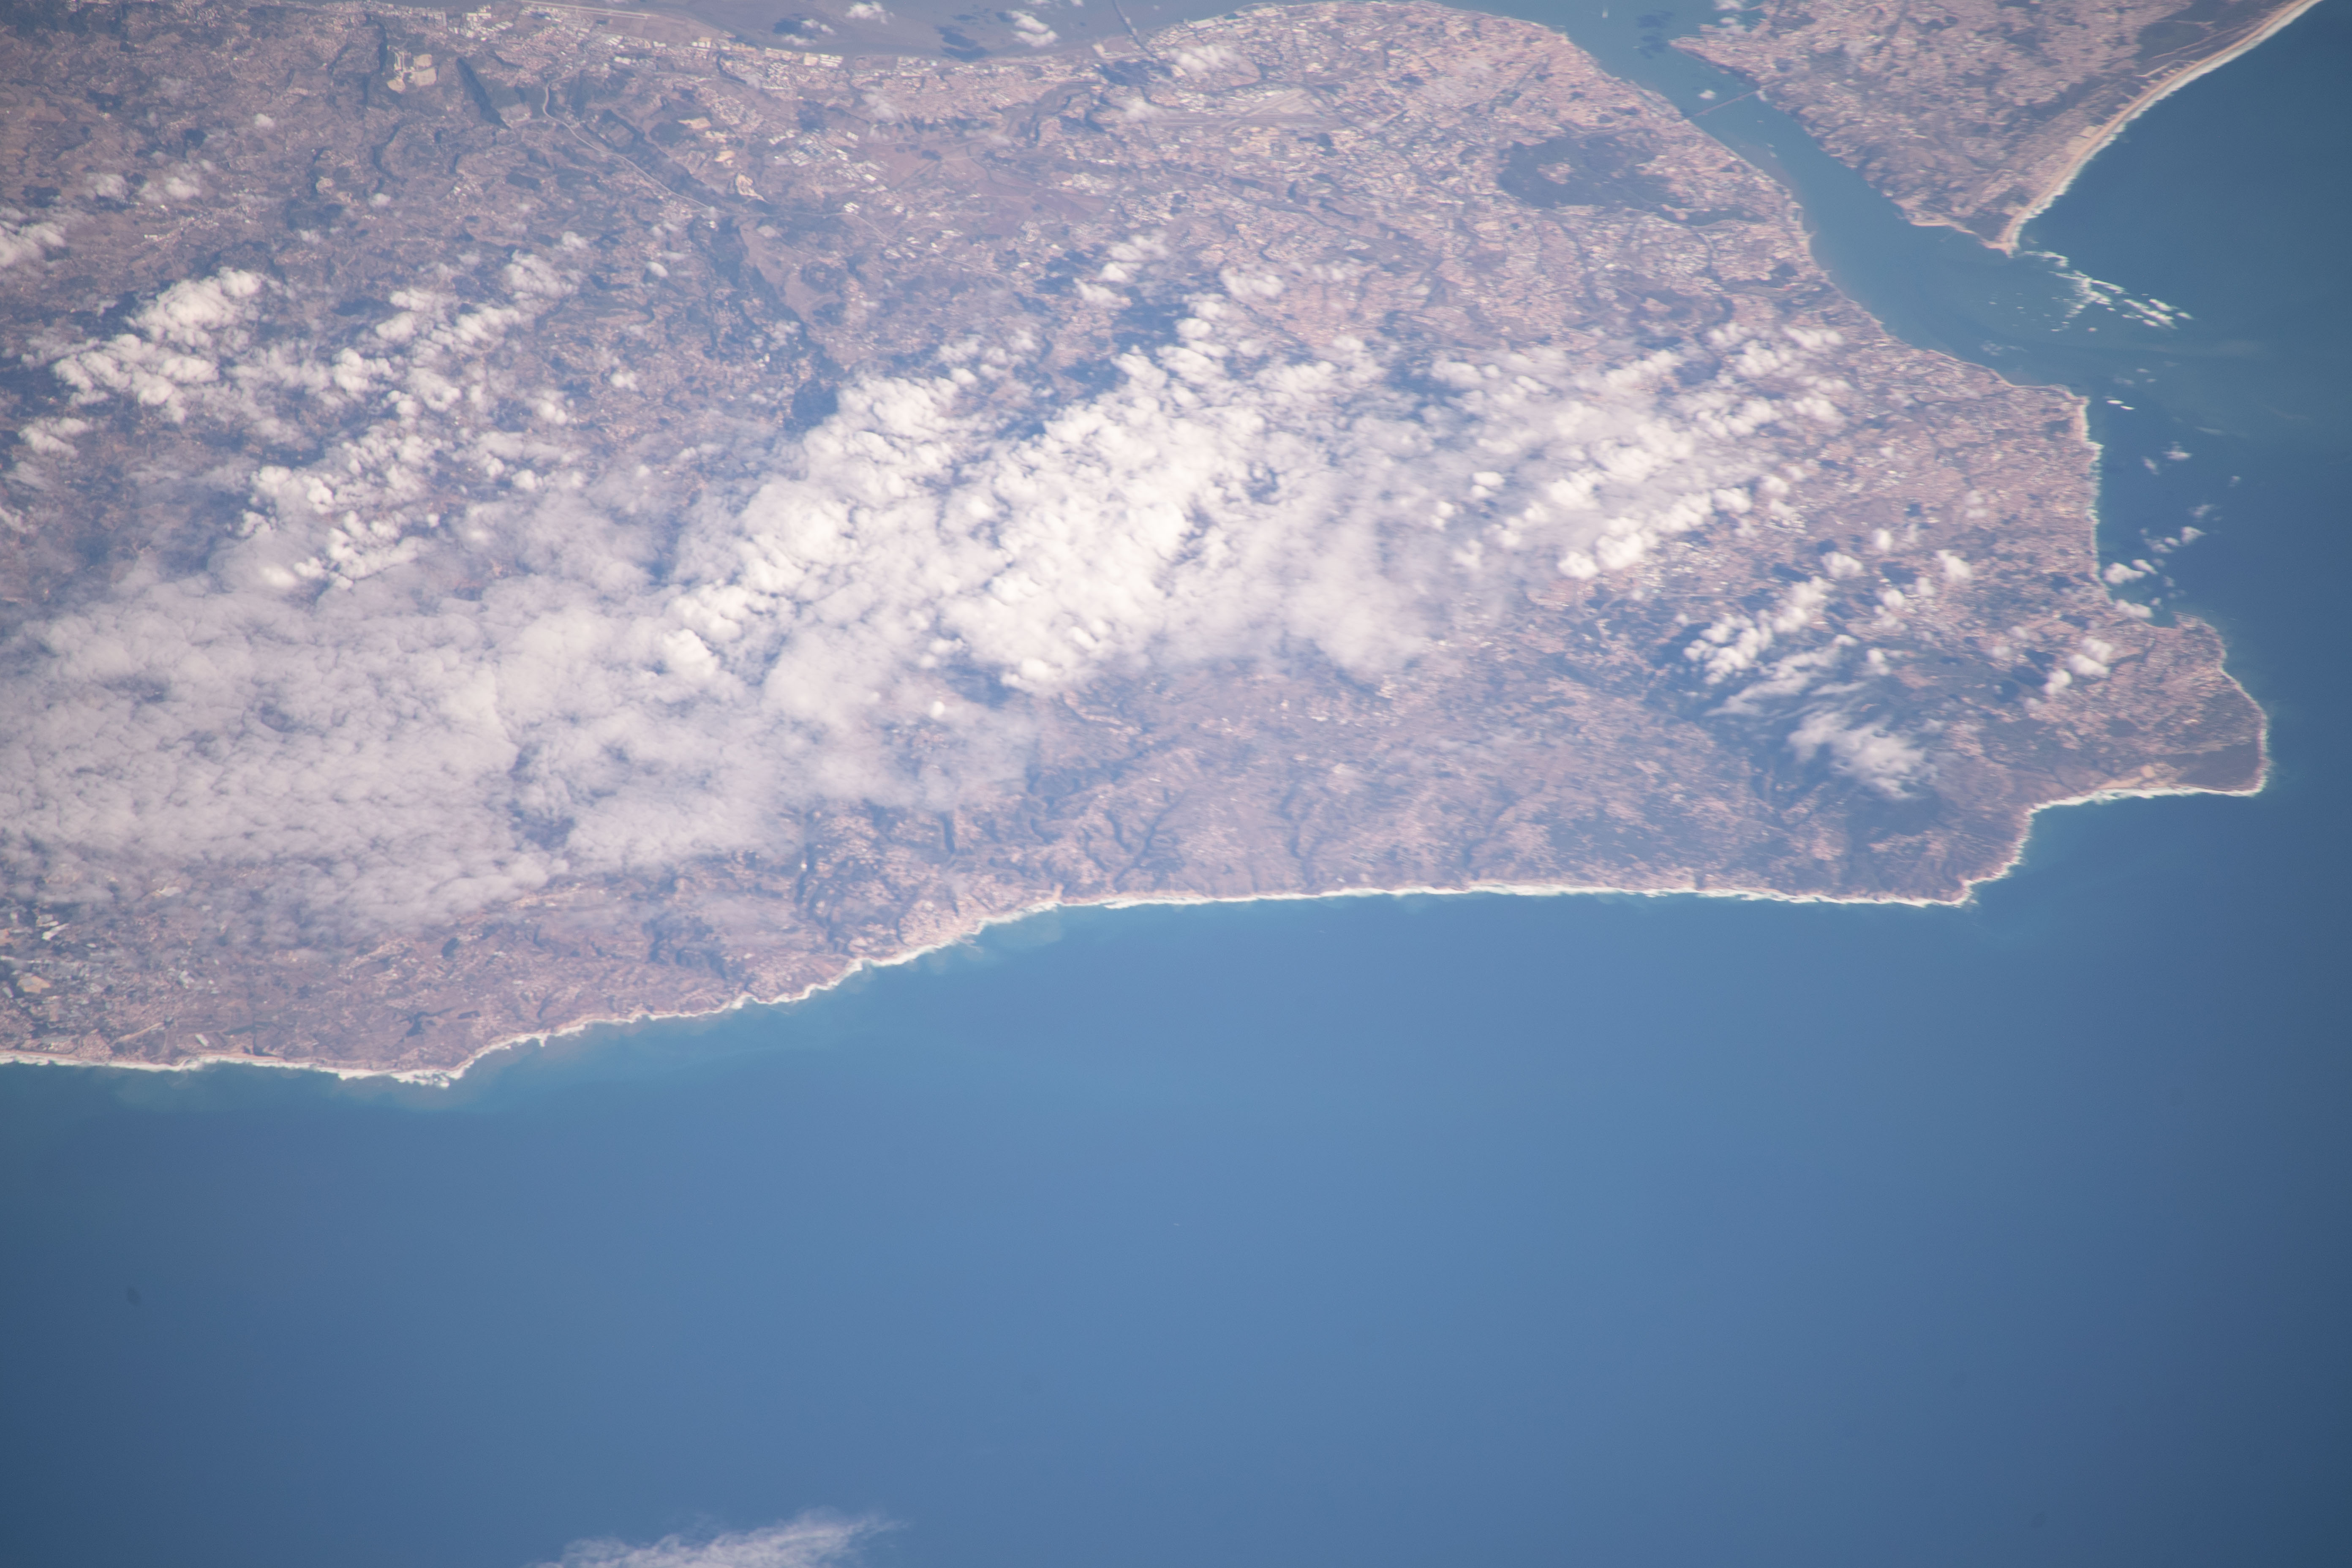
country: PORTUGAL
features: LISBON, ATLANTIC OCEAN, CASCAIS, OEIRAS, SAO JOAO DAS LAMPAS
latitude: 38.9
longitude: -9.4
